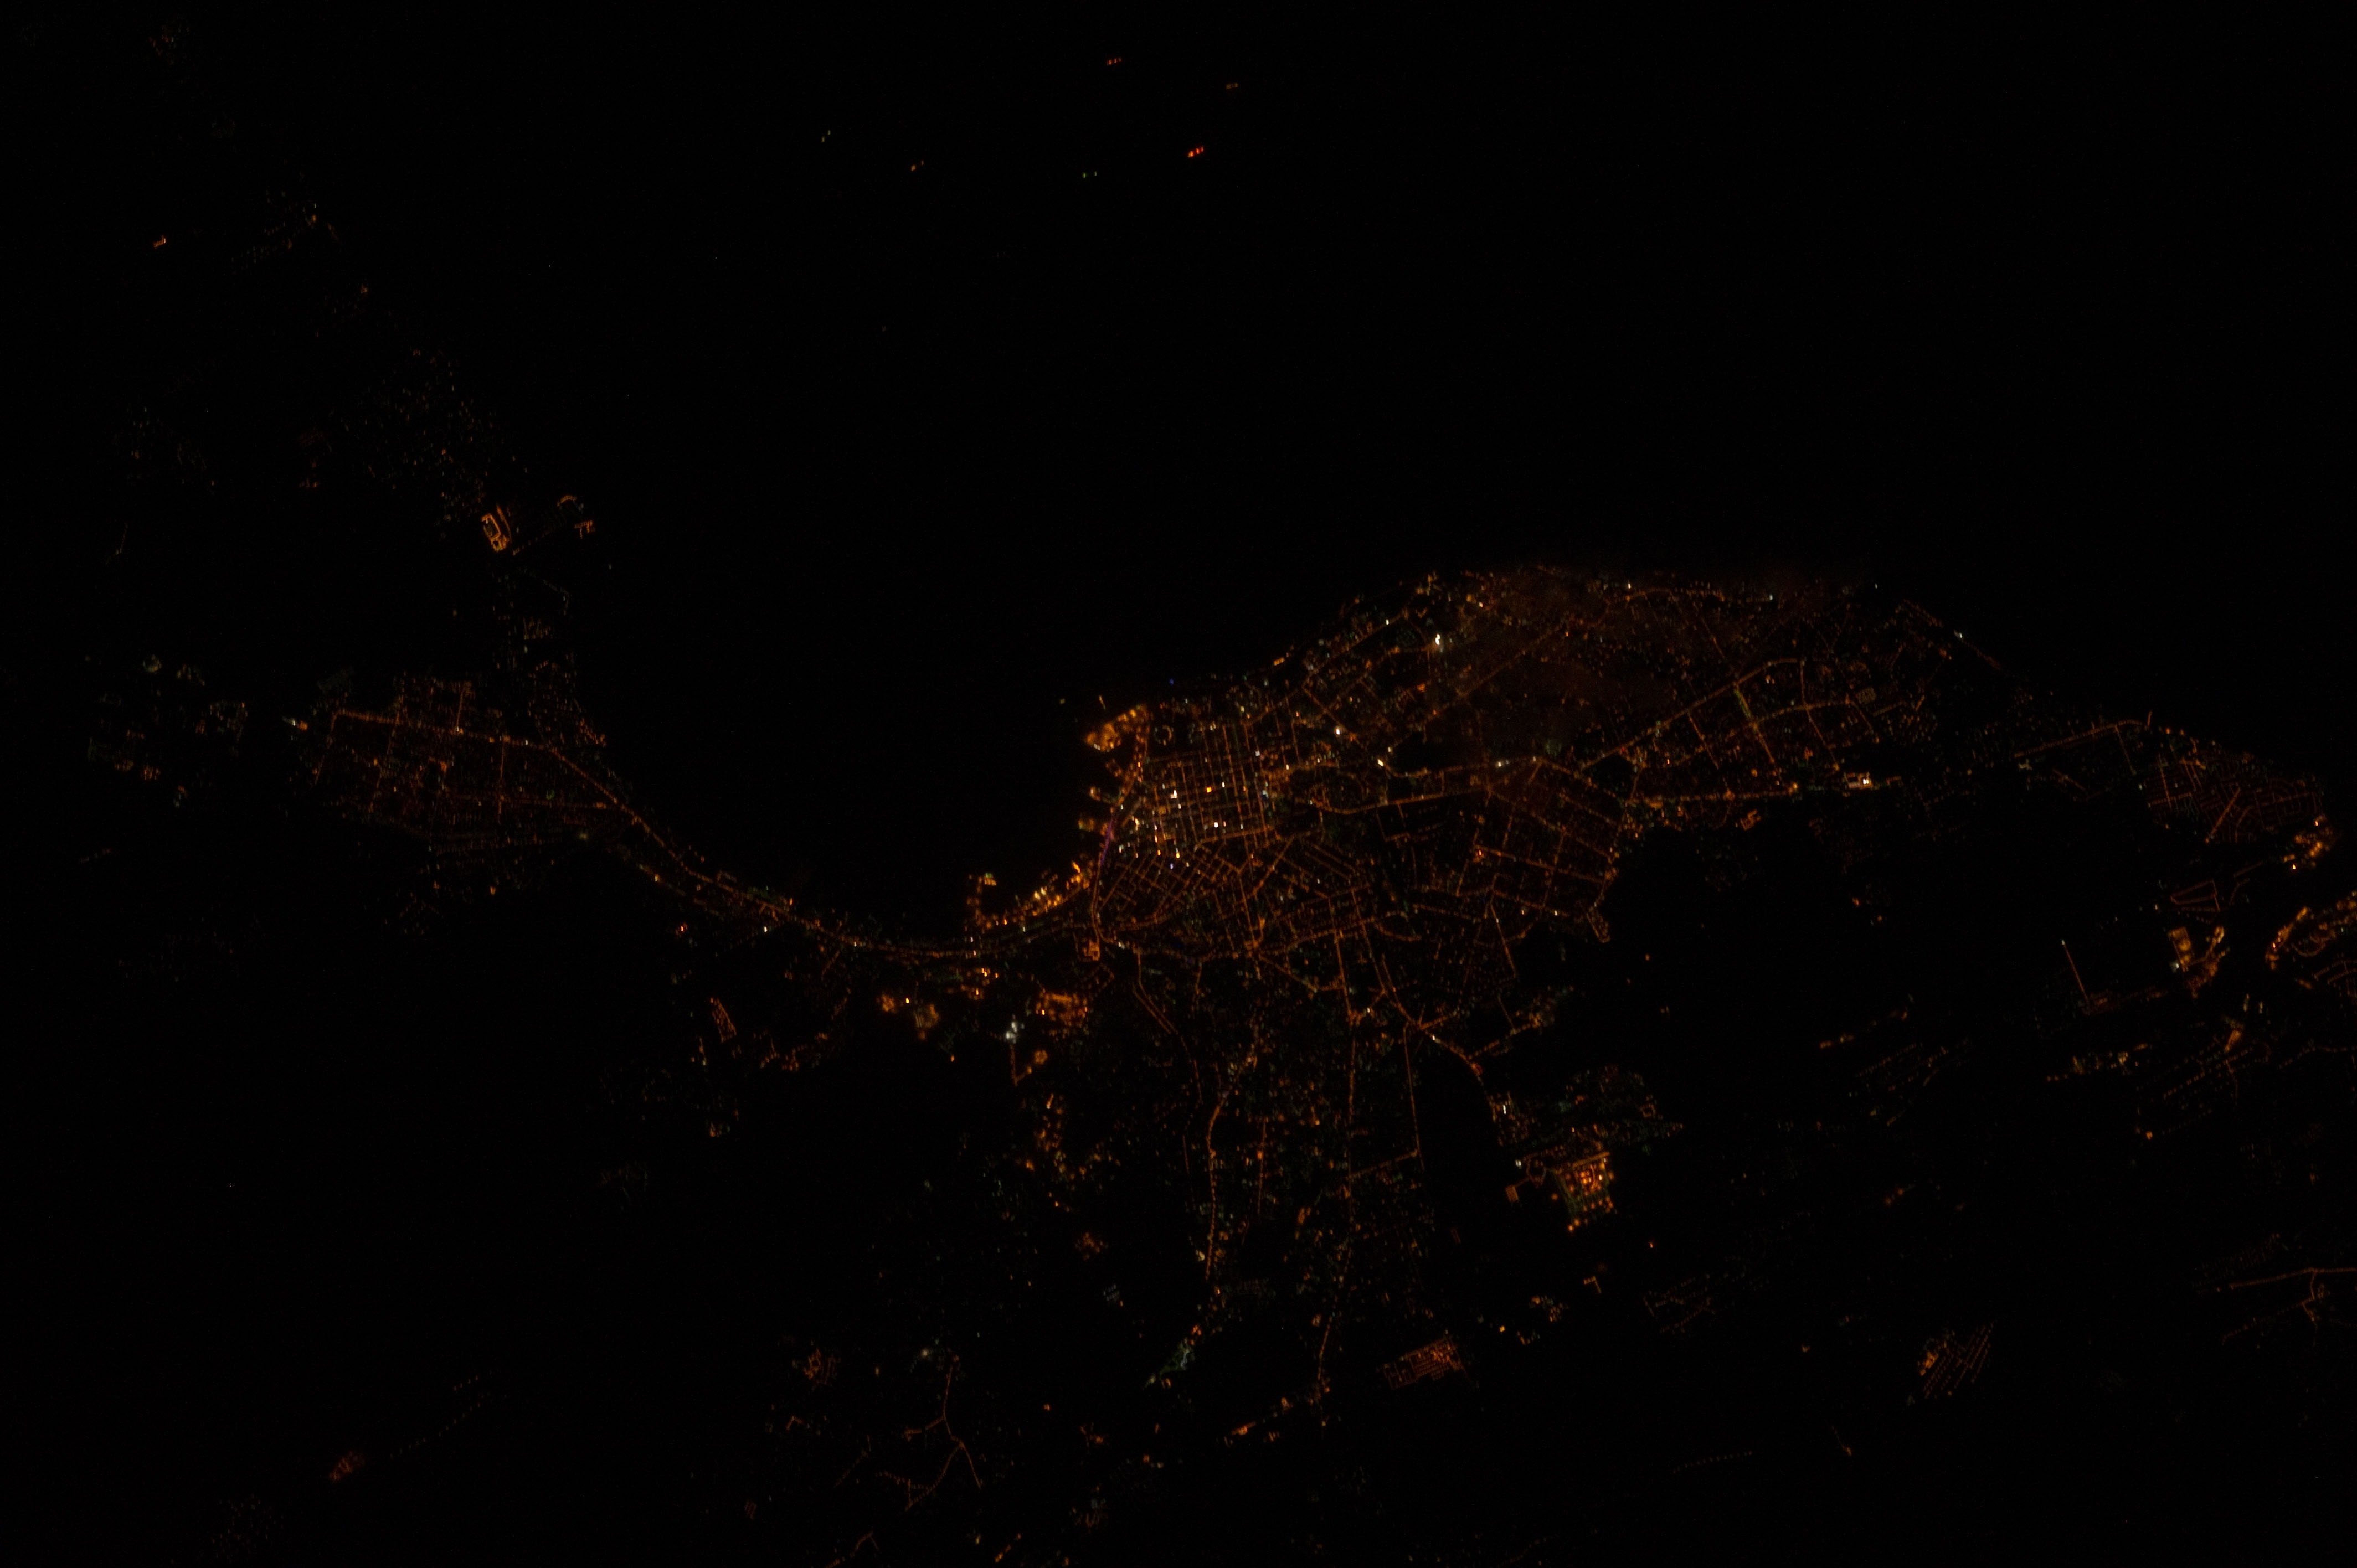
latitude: 46.5
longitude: 30.8
